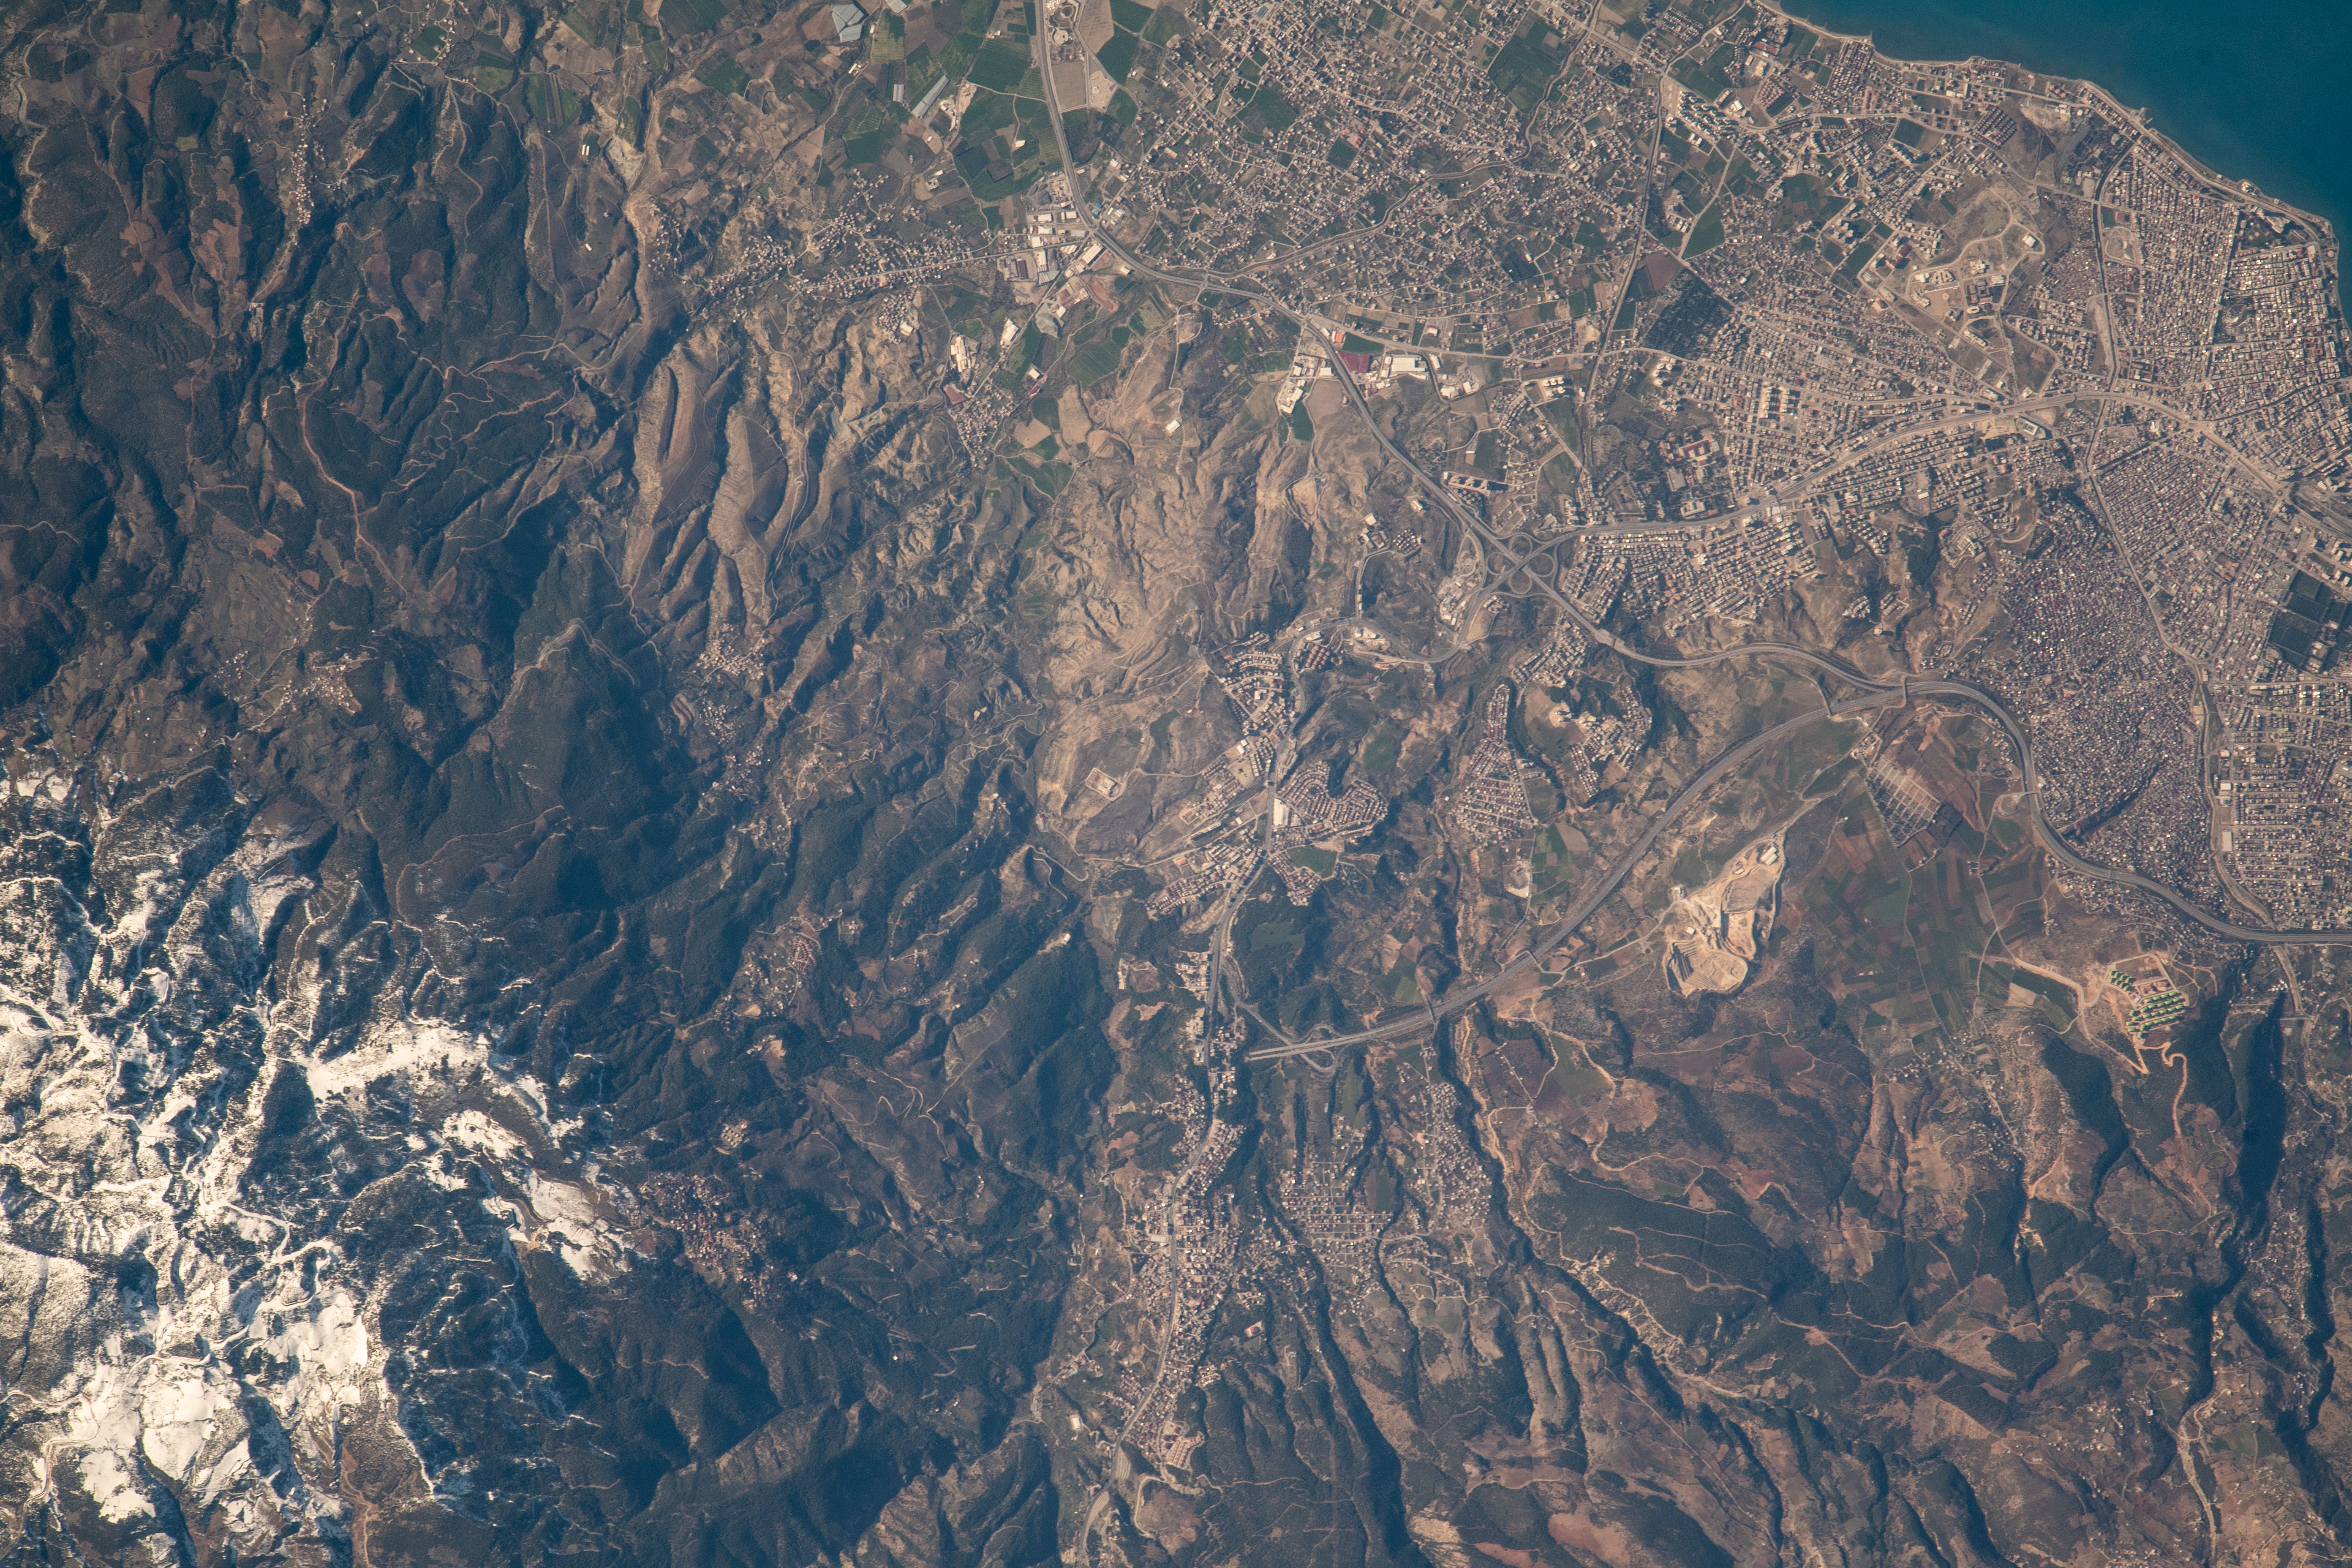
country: TURKEY
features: ISKENDERUN, KARAHUSEYINLI, BELEN
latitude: 36.5
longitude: 36.2
